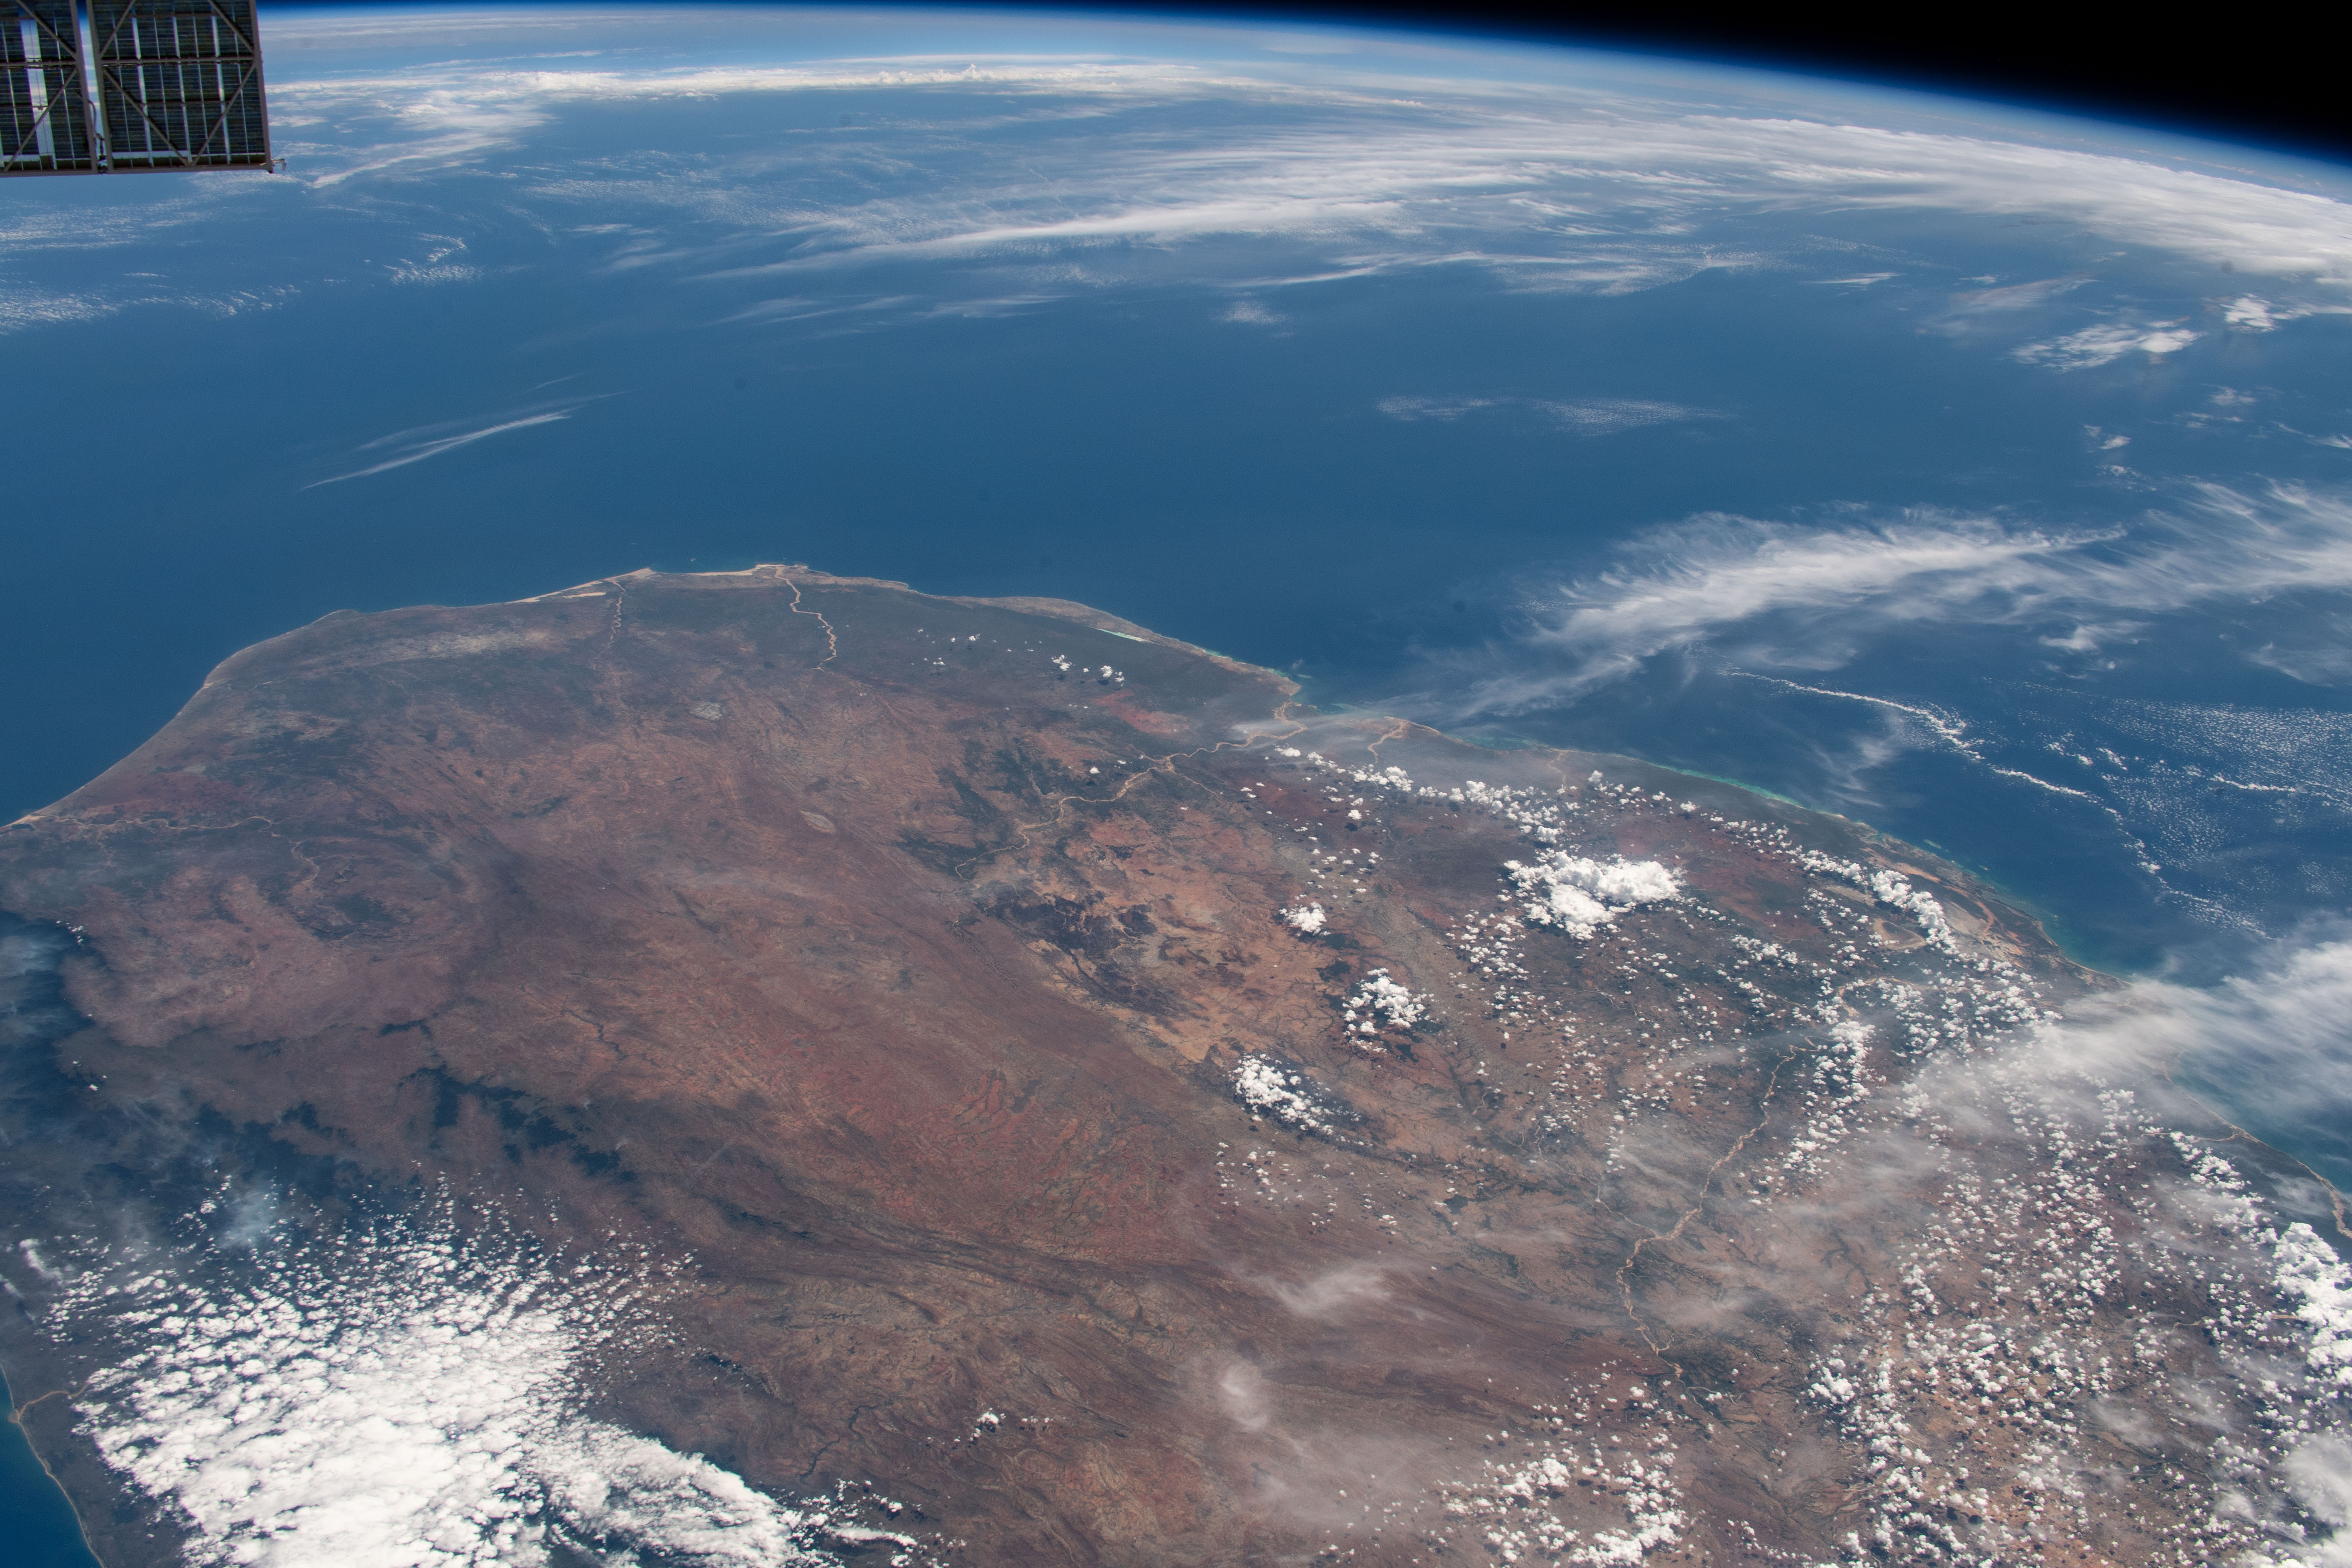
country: MADAGASCAR
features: MADAGASCAR, TOLIARA
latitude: -22.0
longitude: 43.5
